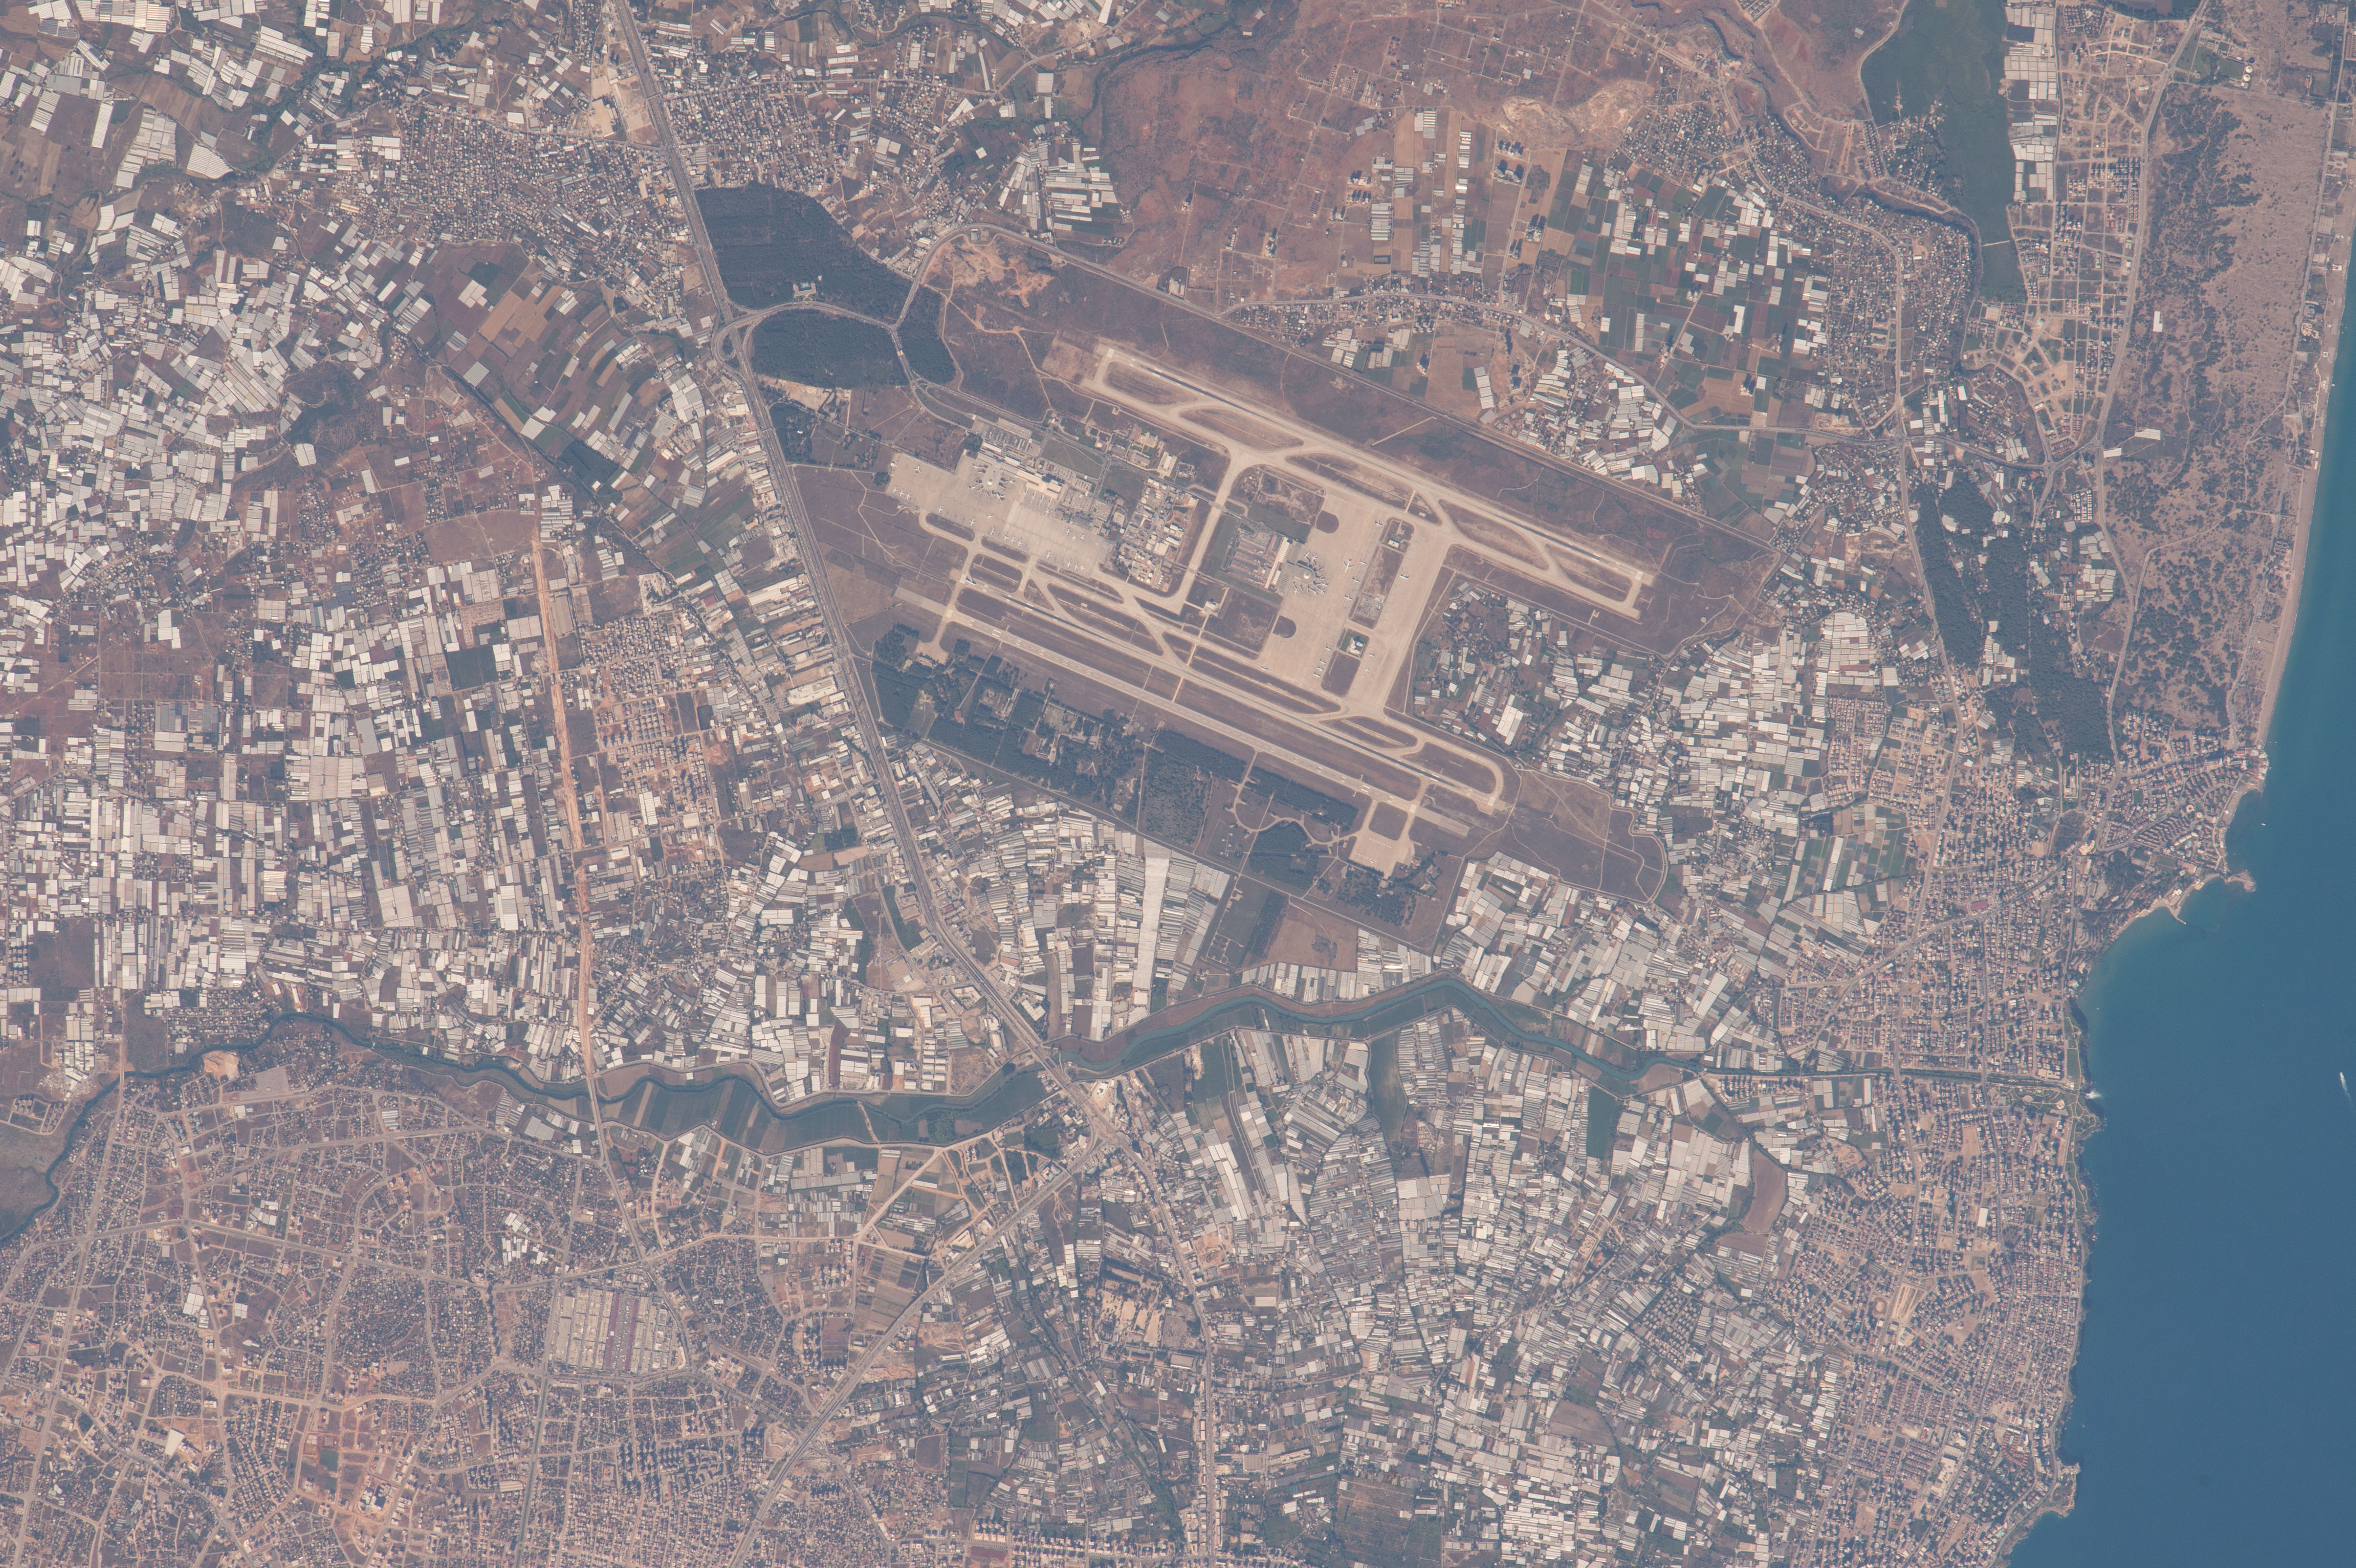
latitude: 36.9
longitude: 30.8
